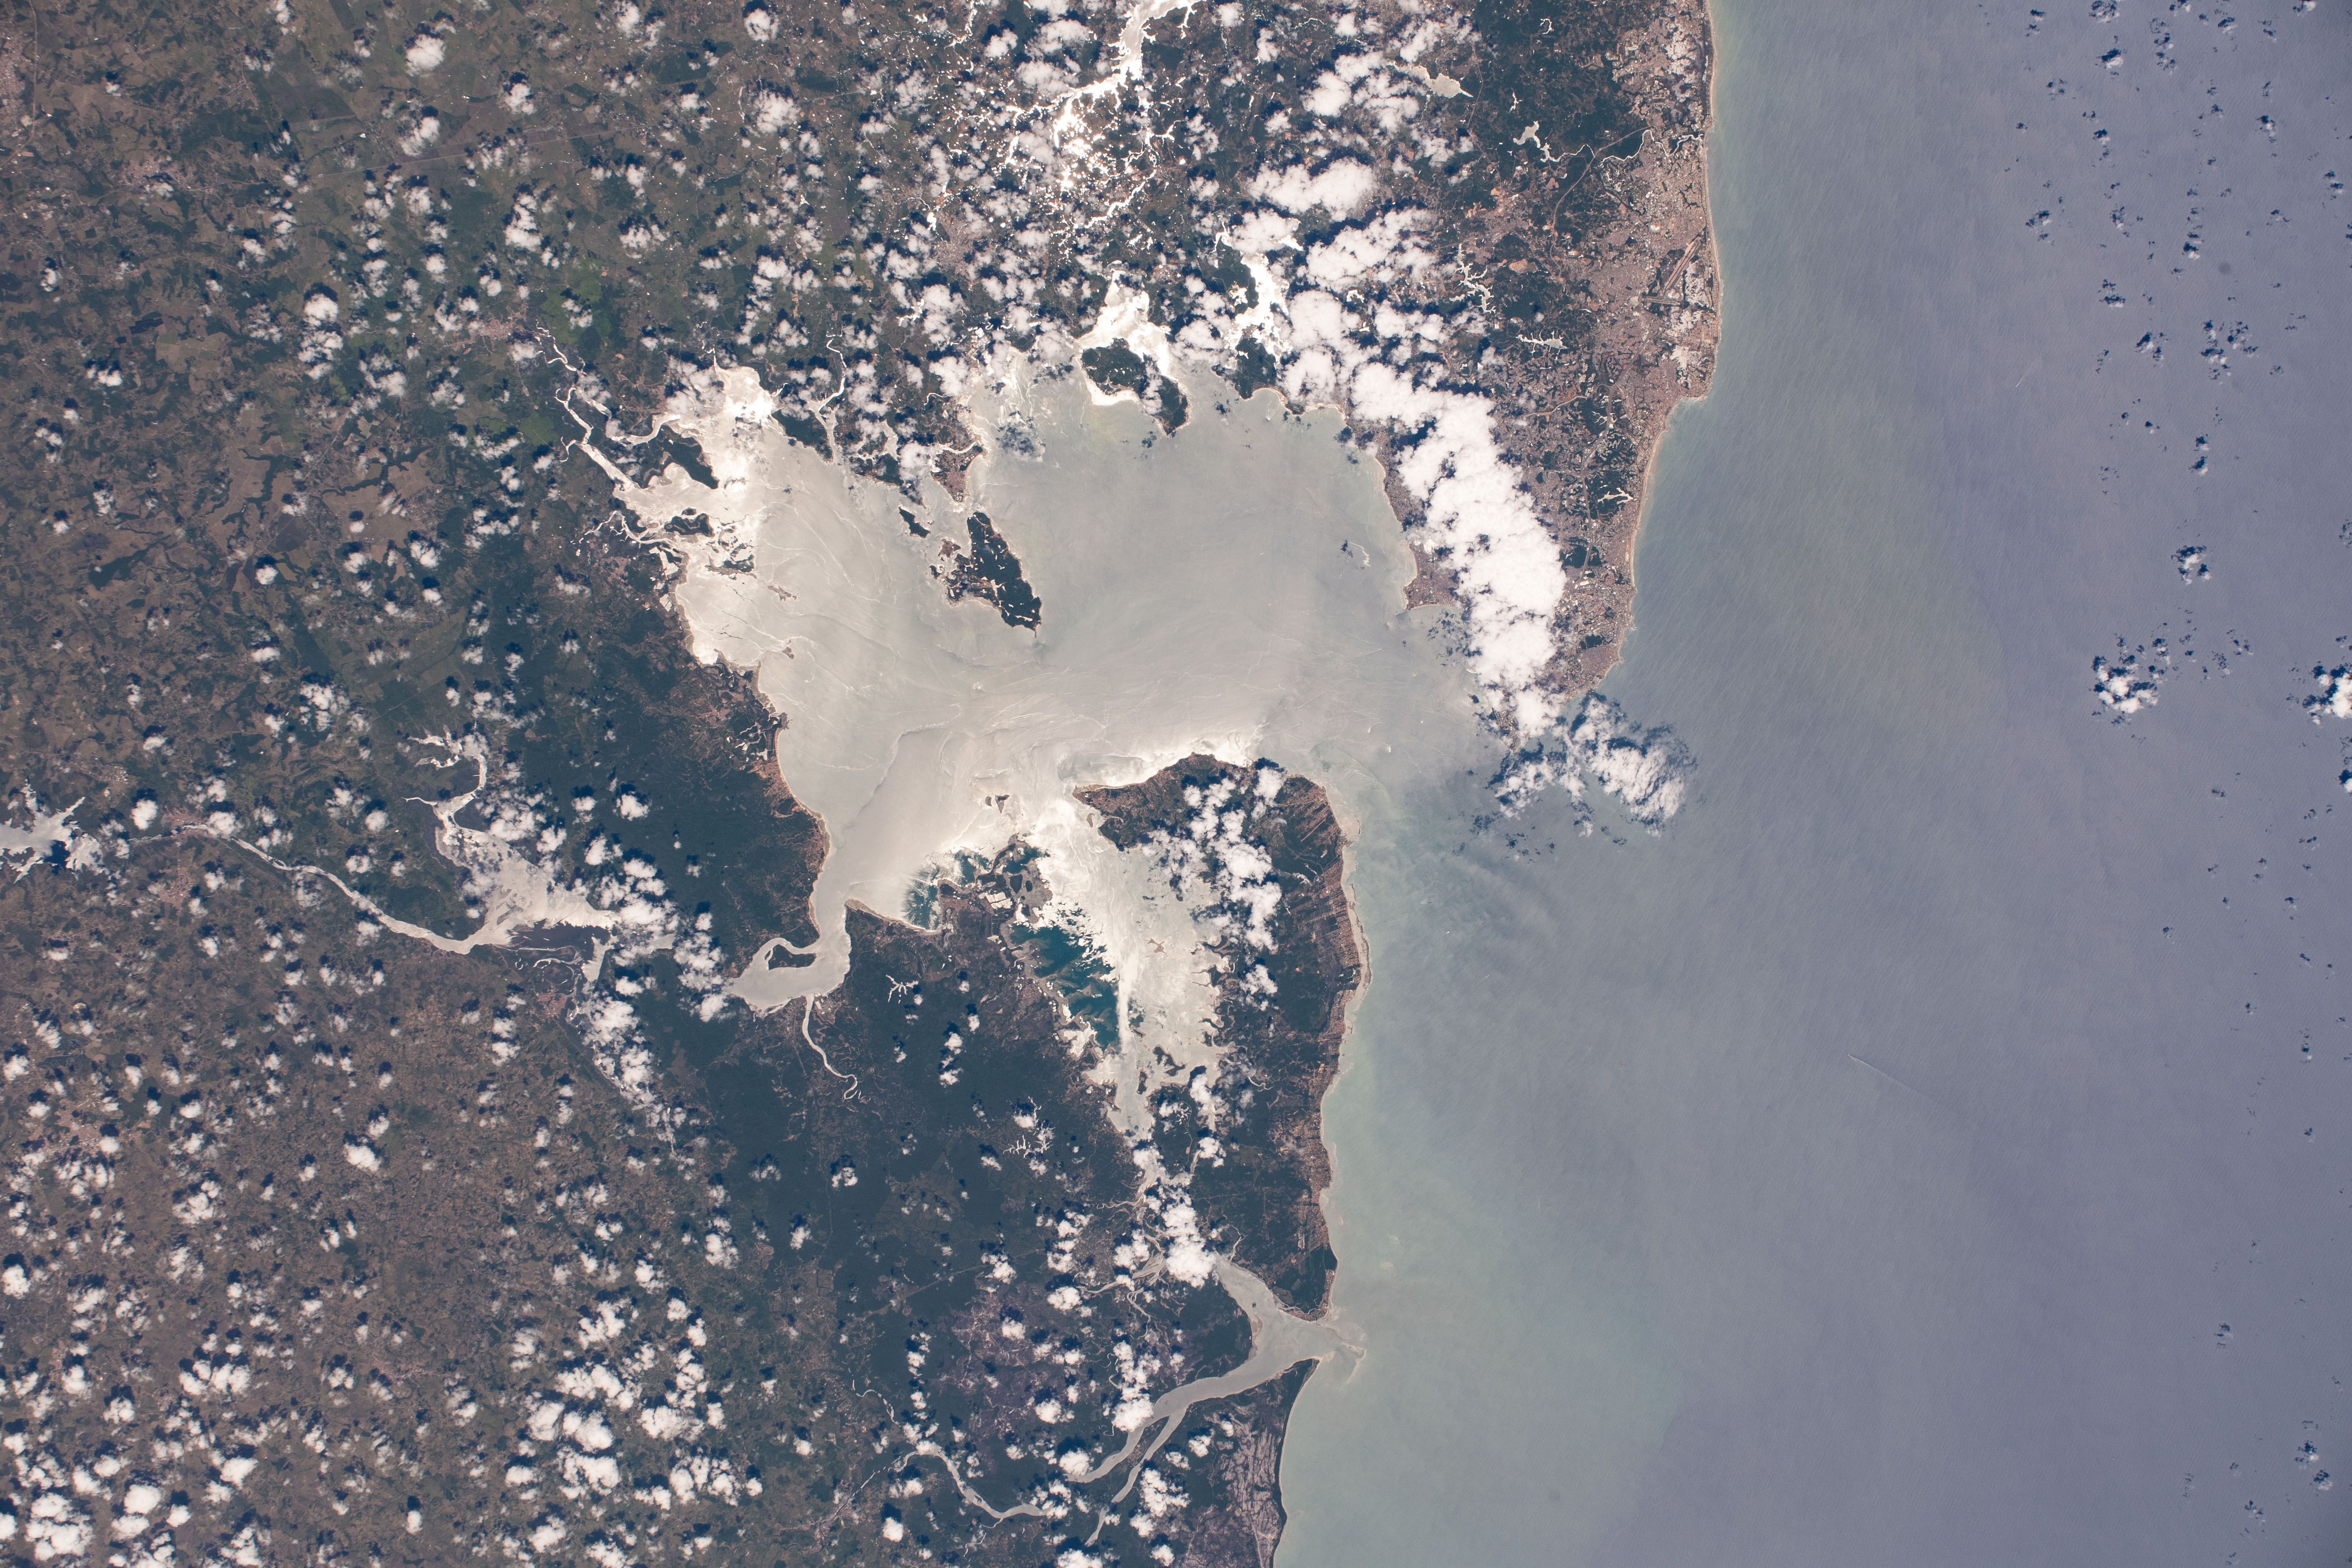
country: BRAZIL
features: BAY OF ALL SAINTS
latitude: -13.0
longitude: -38.6
